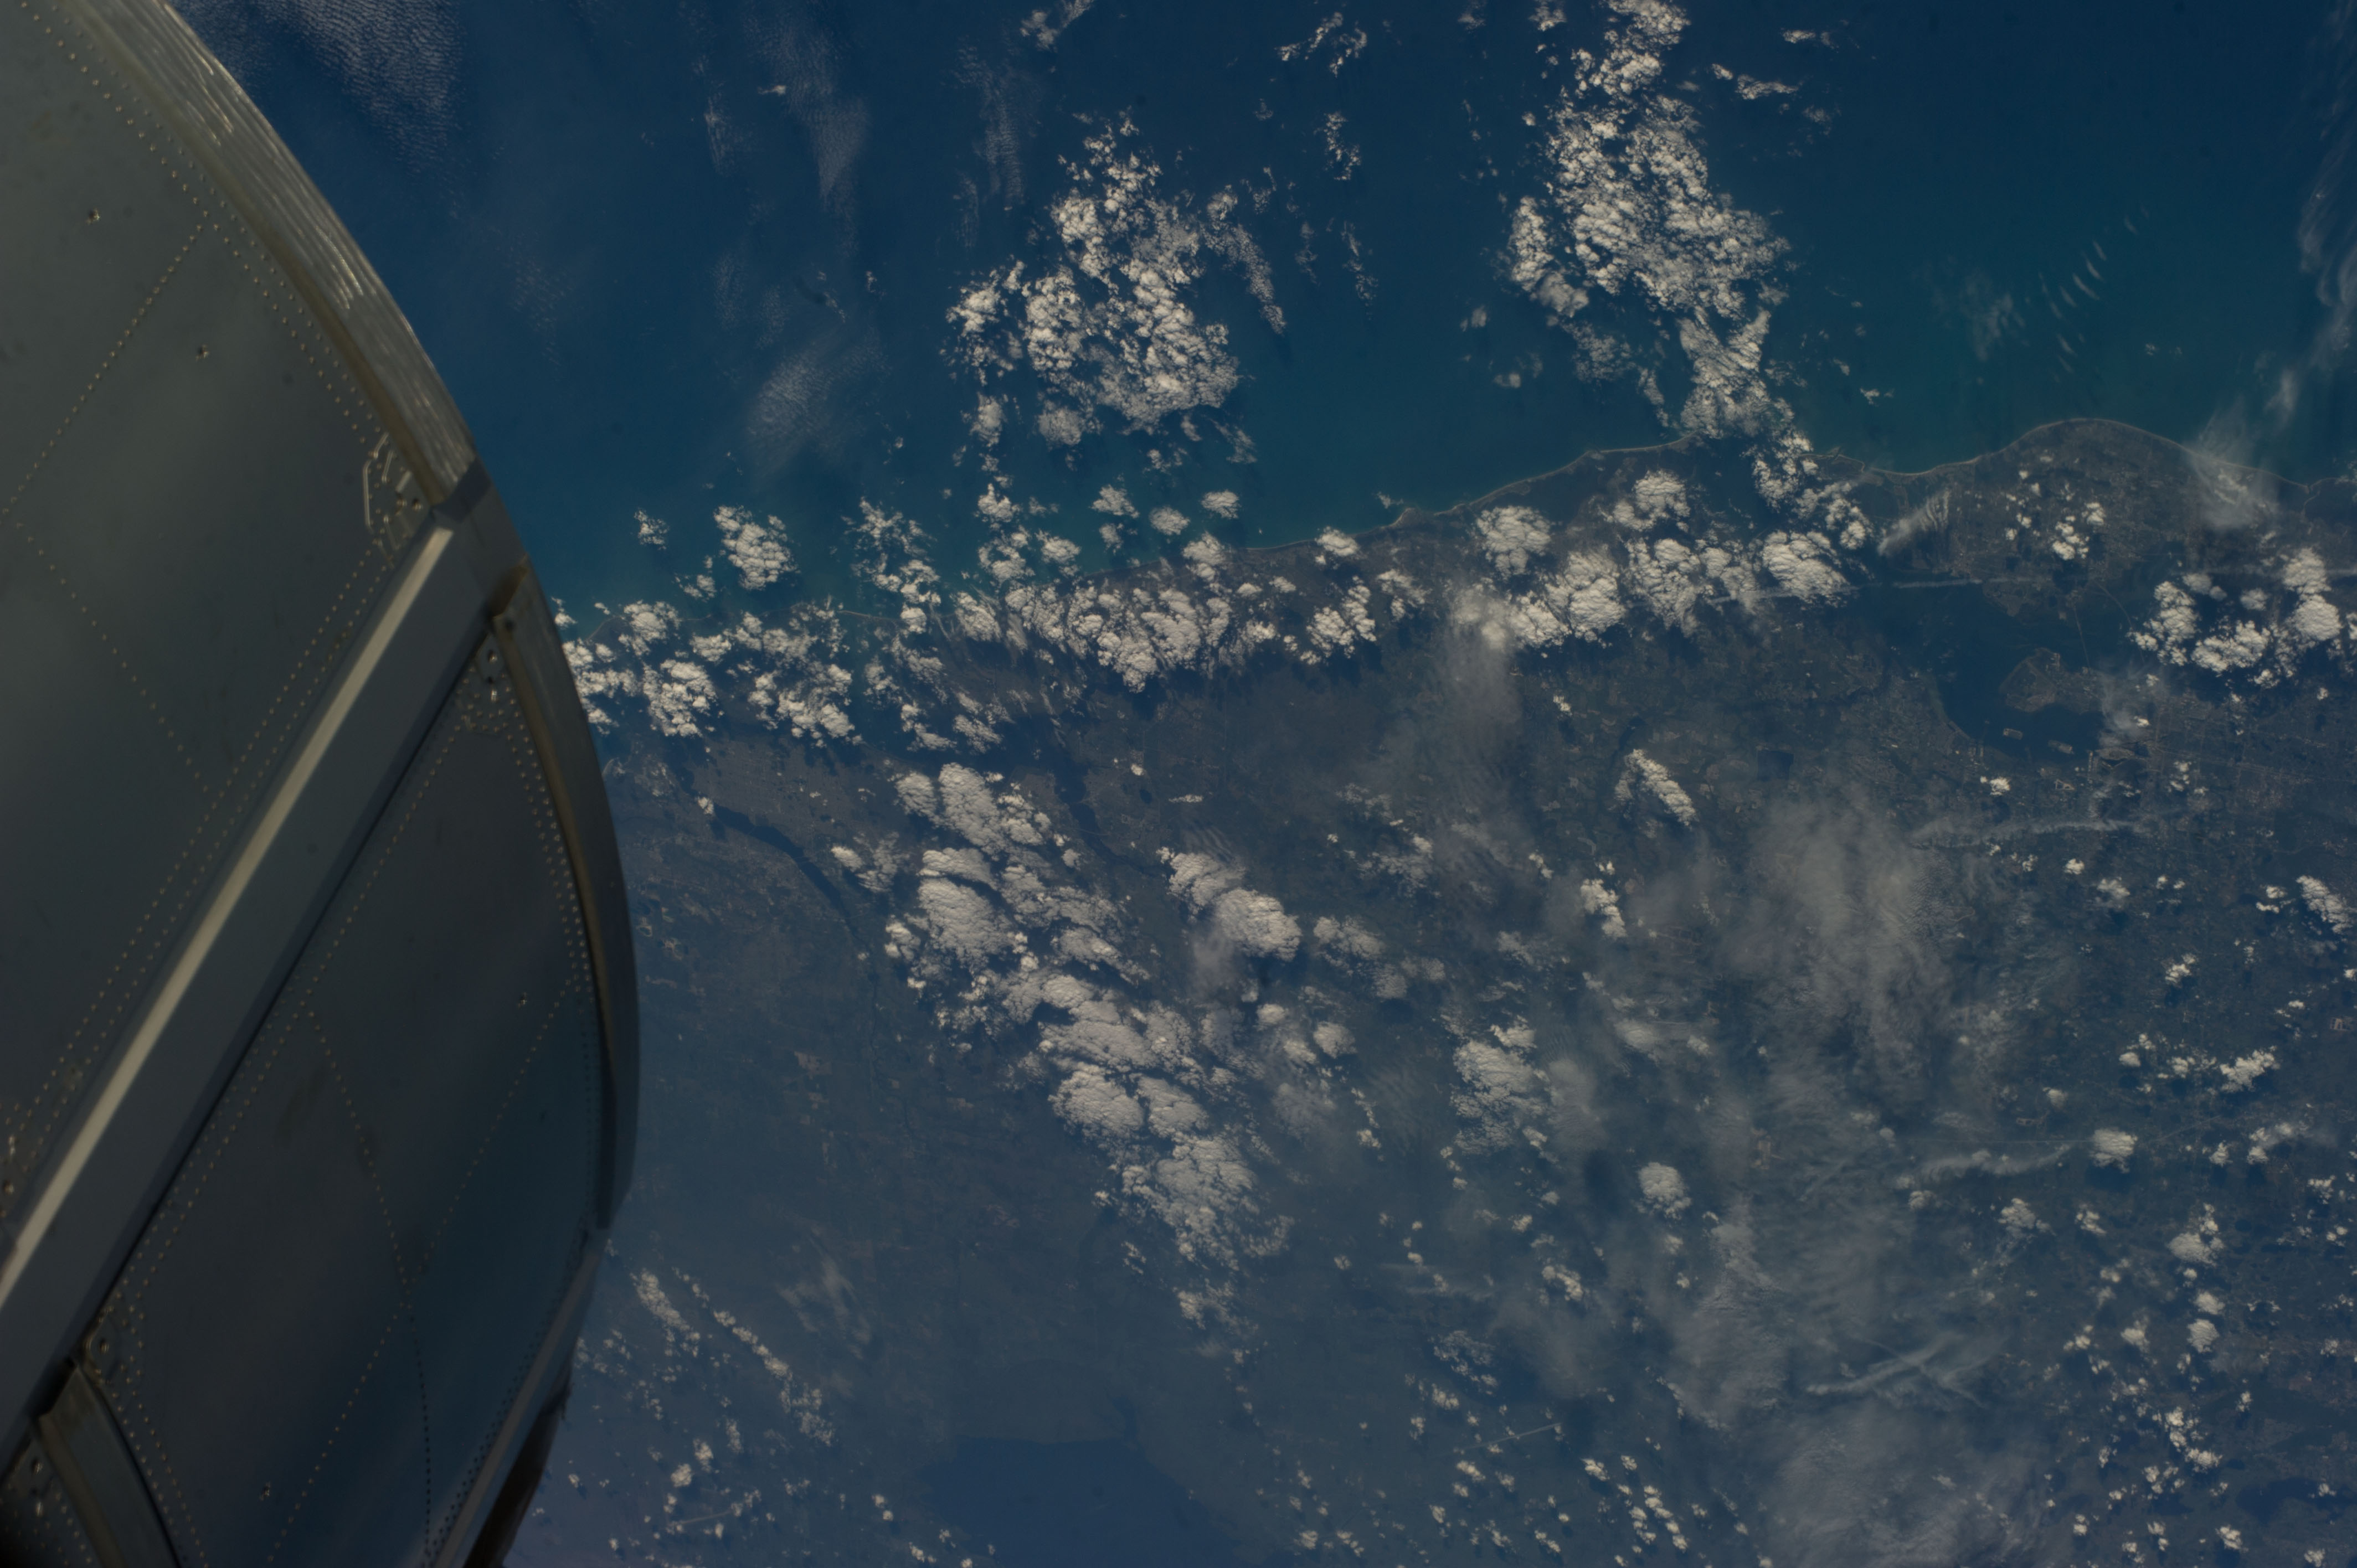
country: USA-FLORIDA
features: TAMPA BAY, BRANDON CITY, TAMPA CITY, COASTLINE
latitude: 27.0
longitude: -82.1
